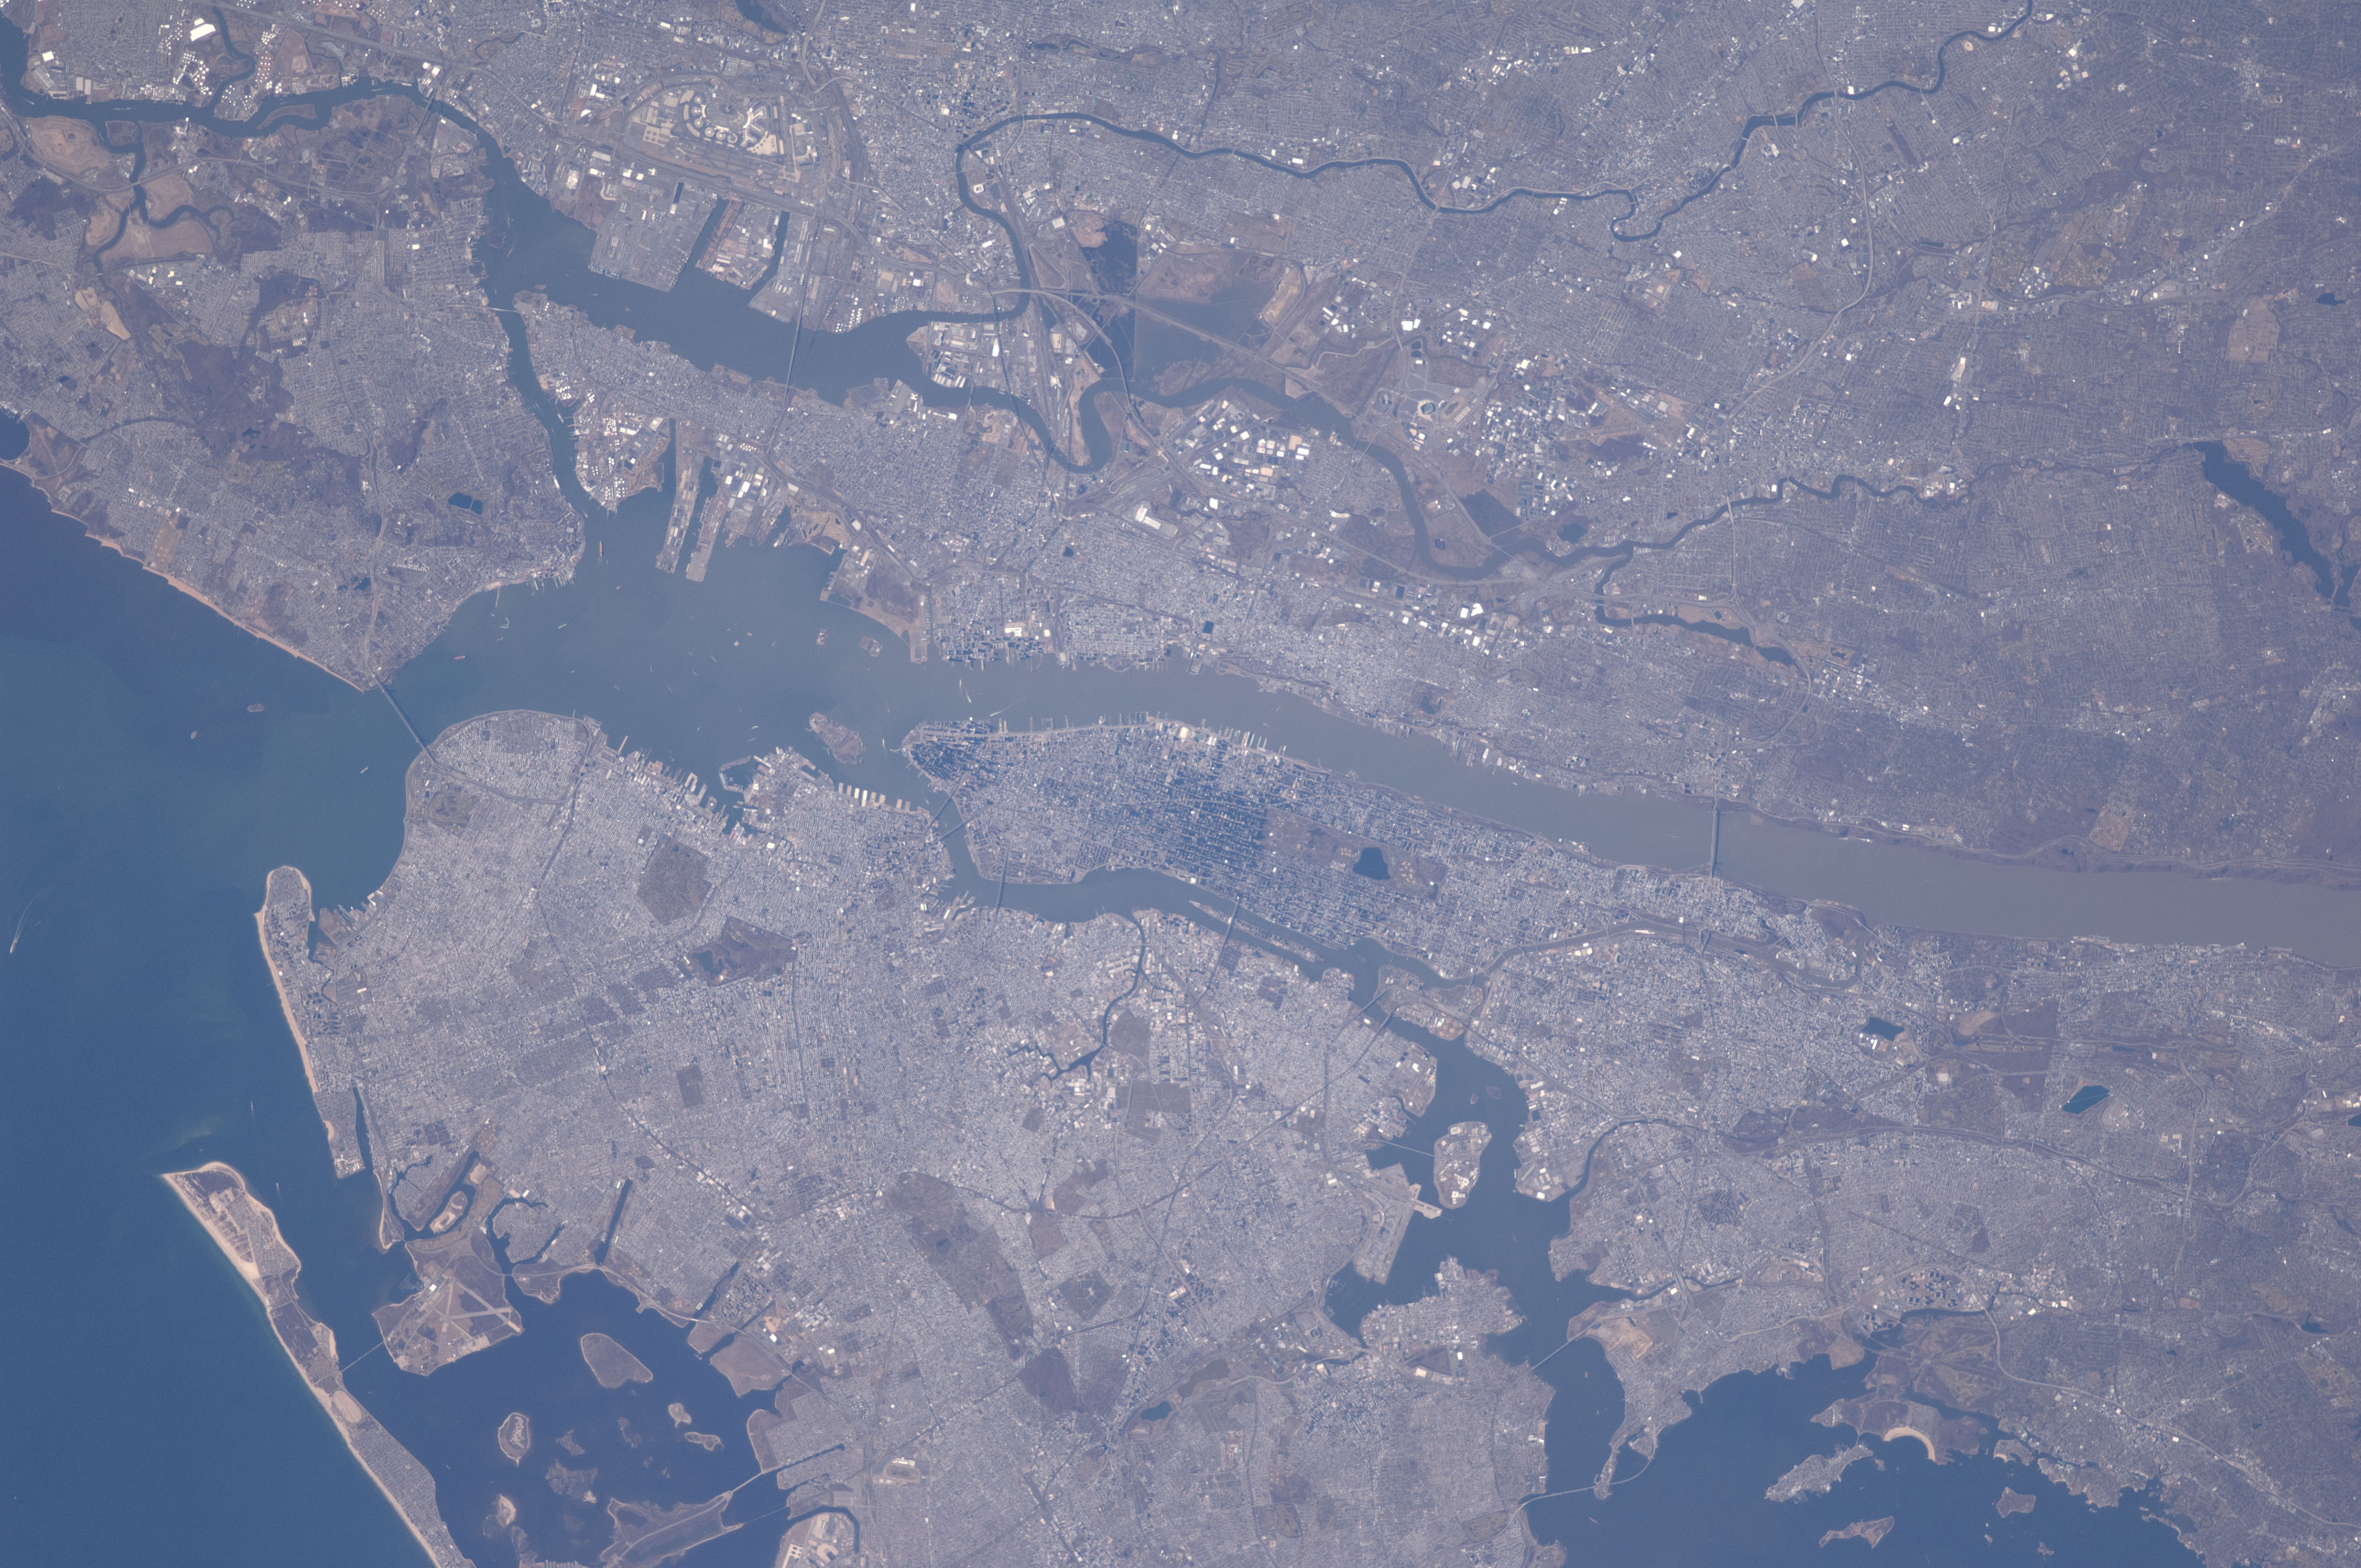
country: USA-NEW JERSEY
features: NEW YORK CITY, NEWARK B., UPPER NEW YORK B., RARITAN B., BROOKLYN, BOATS
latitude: 40.7
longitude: -74.1
